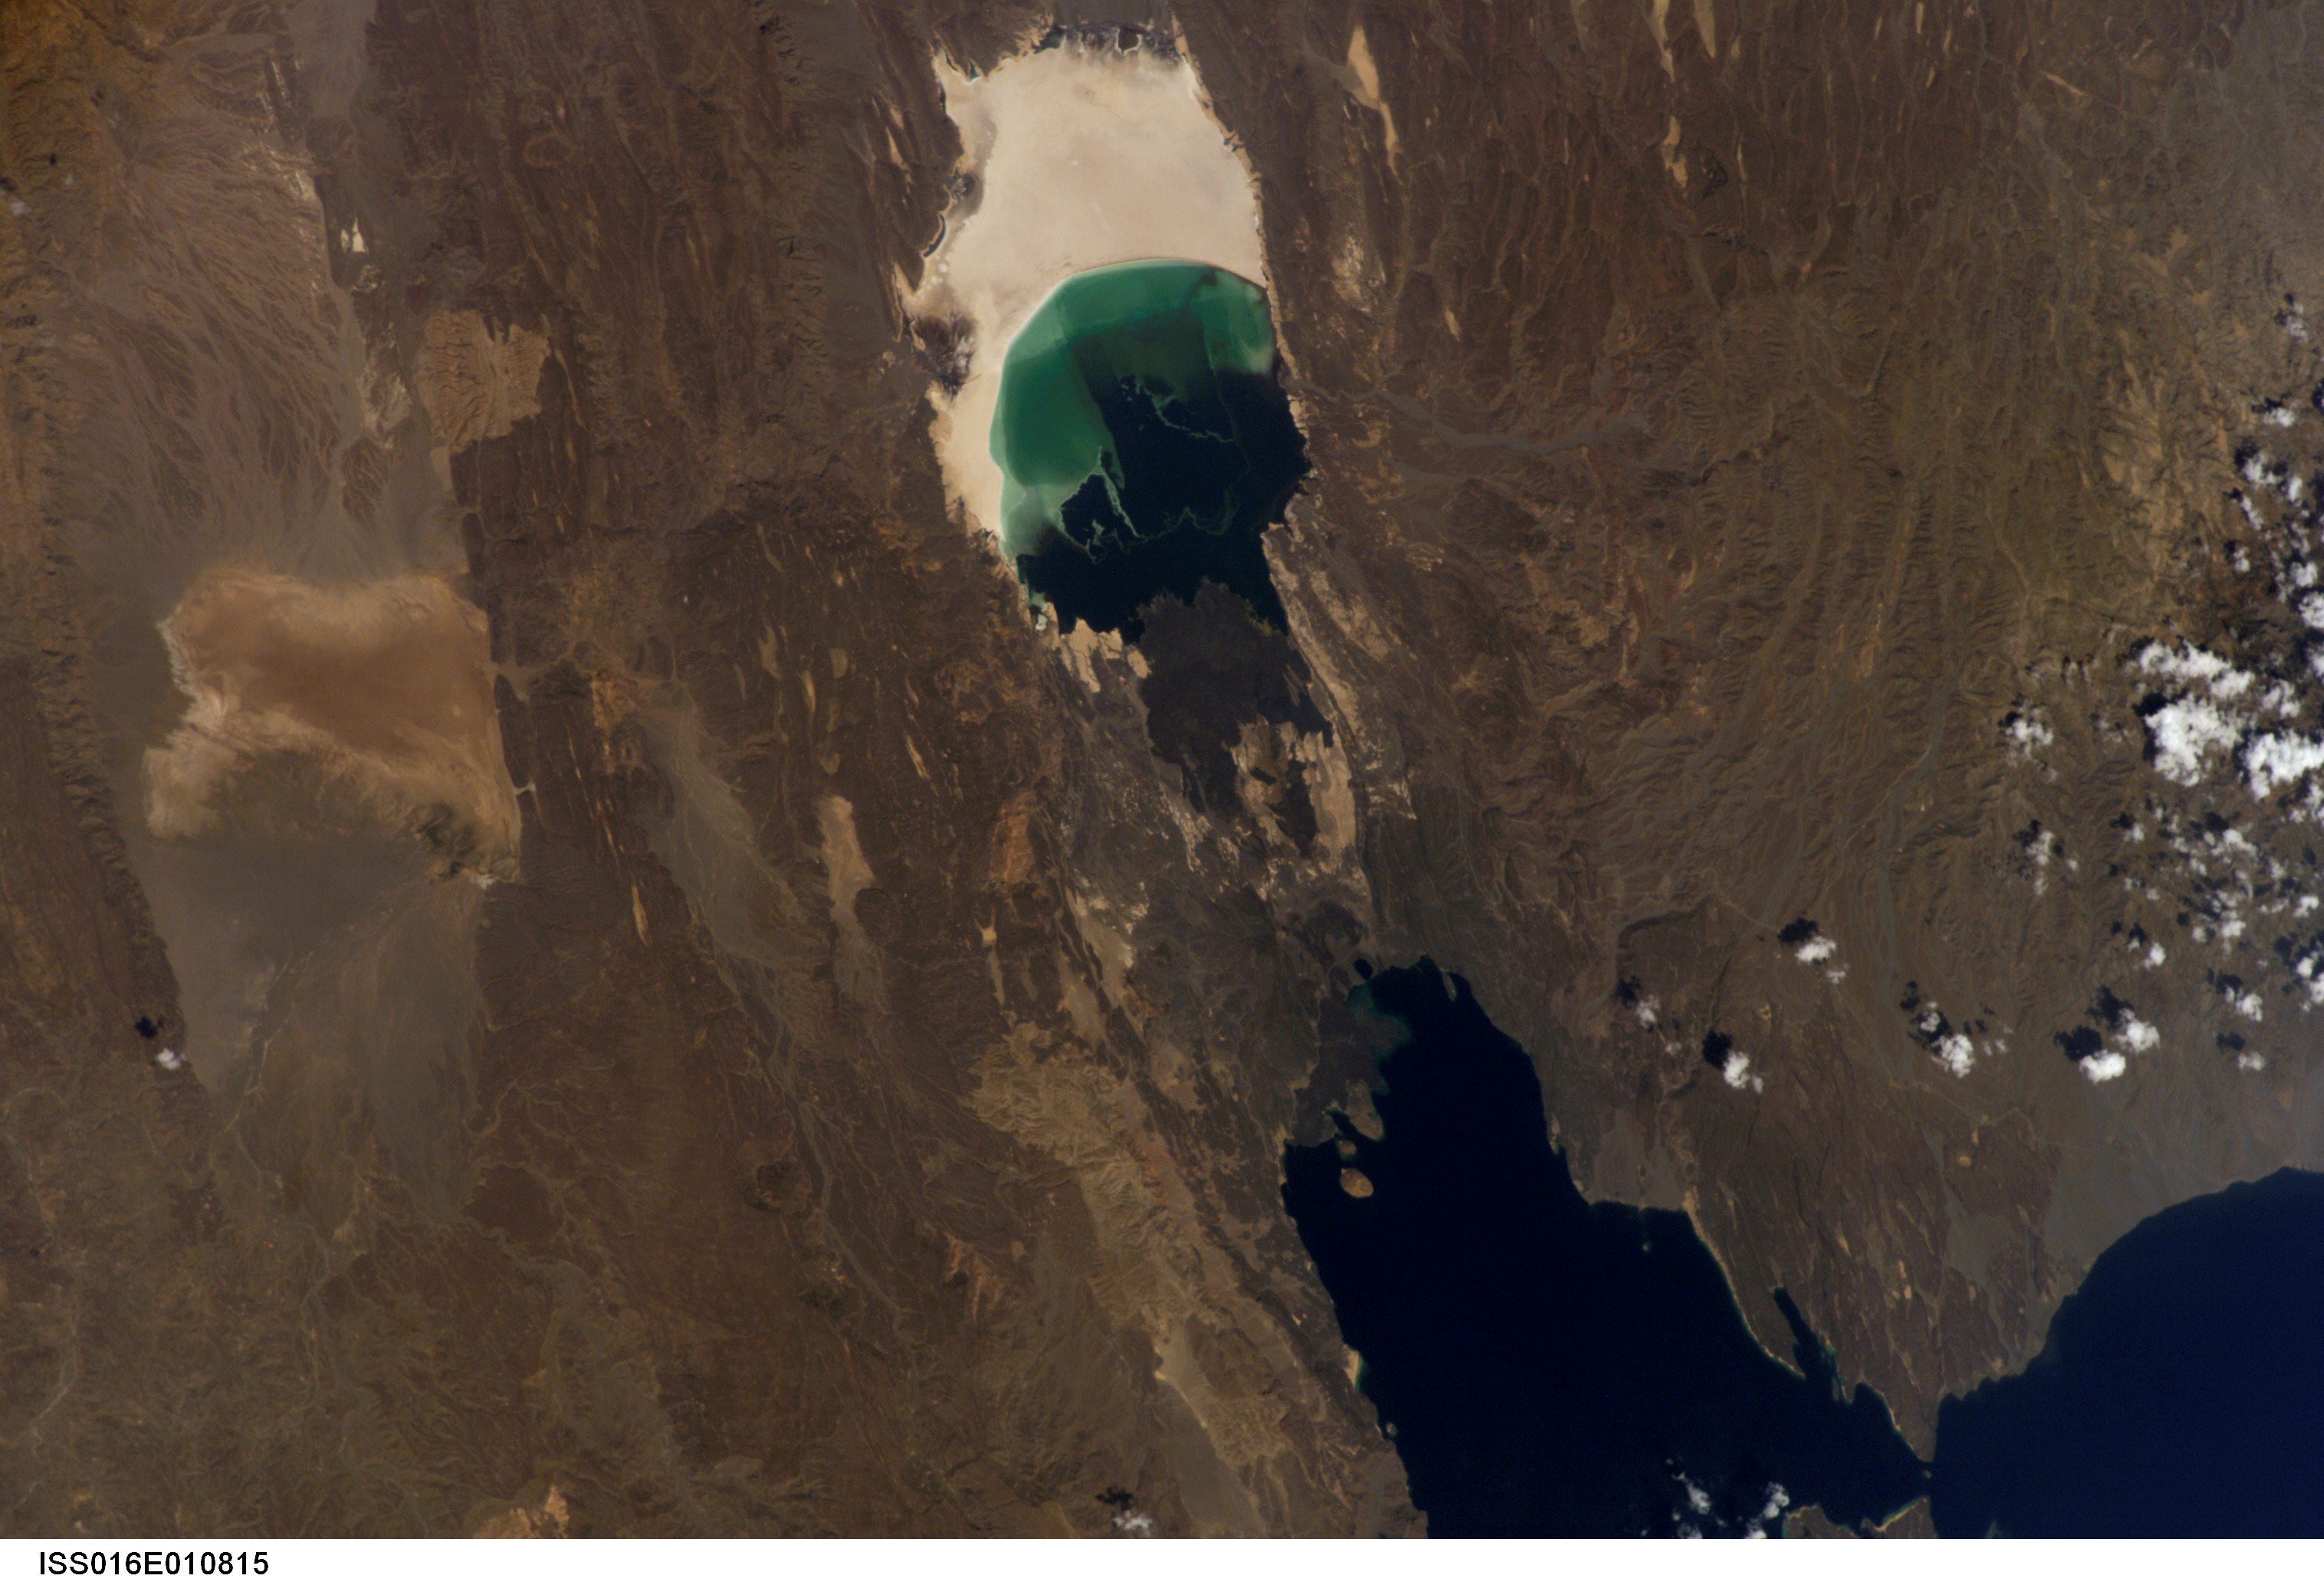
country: DJIBOUTI
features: LAKE 'ASA, KHAROB BAY
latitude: 12.0
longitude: 42.5
